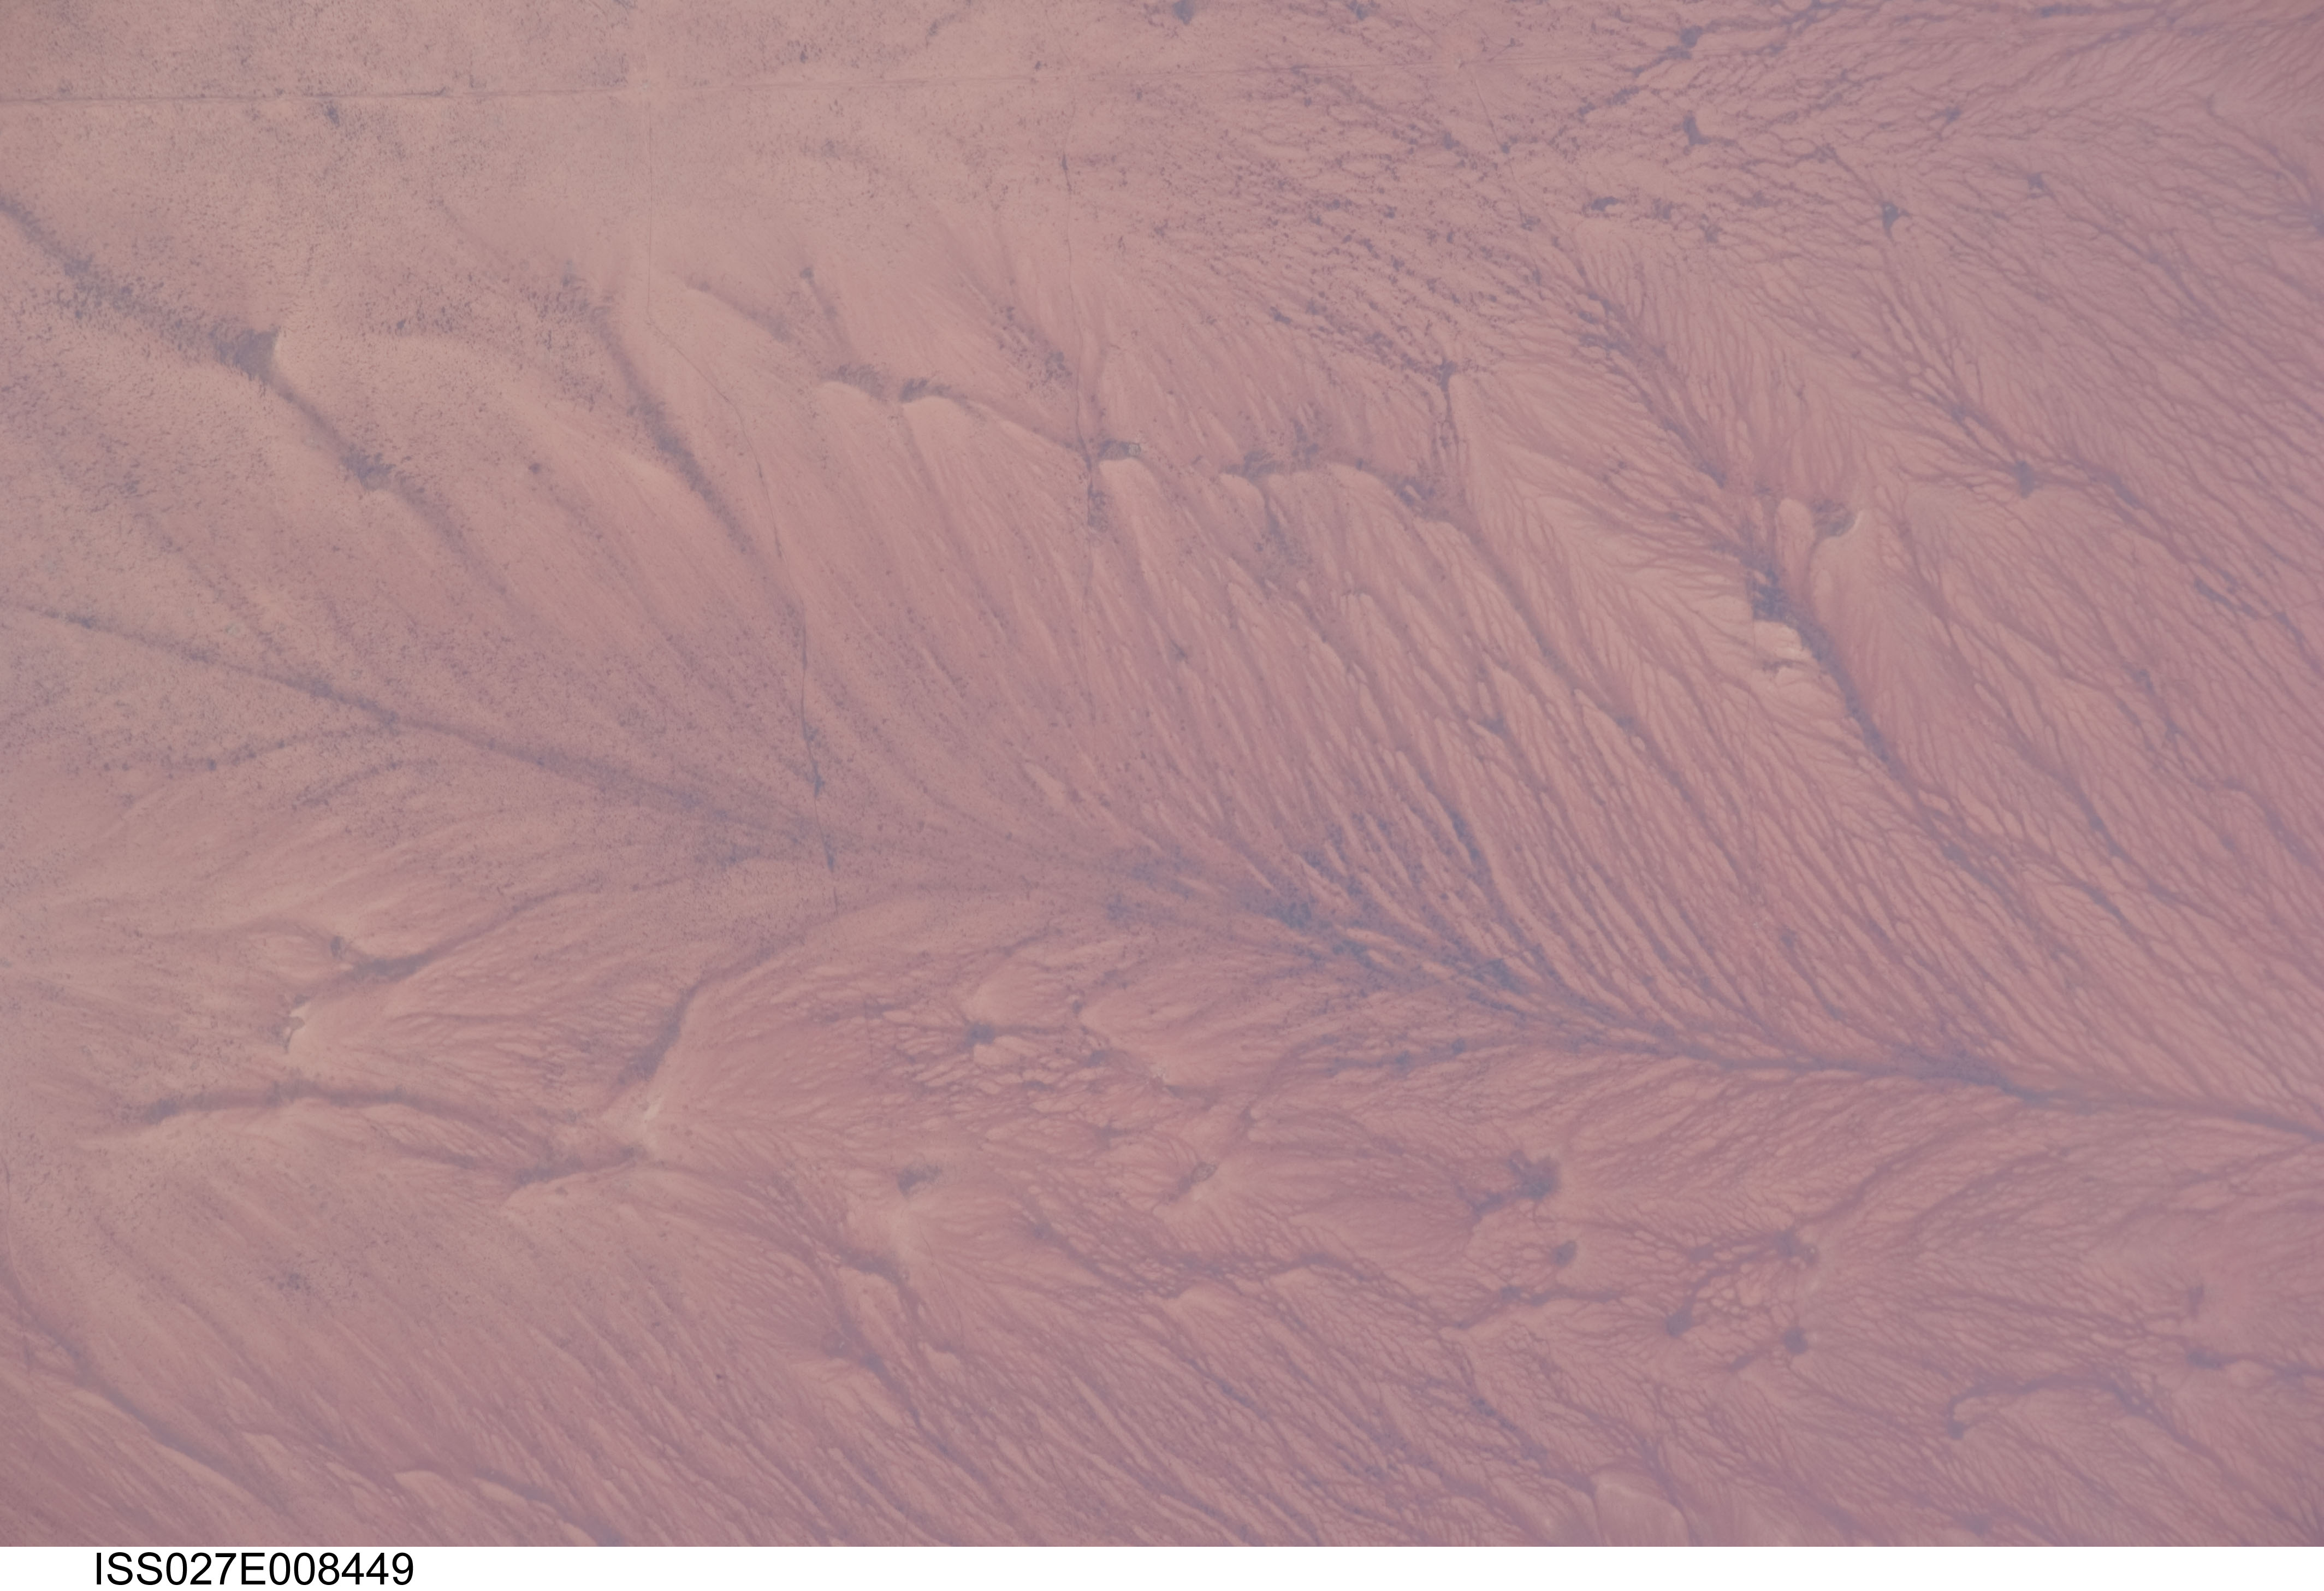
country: ETHIOPIA
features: ETHIOPIA, DESERT
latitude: 8.5
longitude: 44.9
